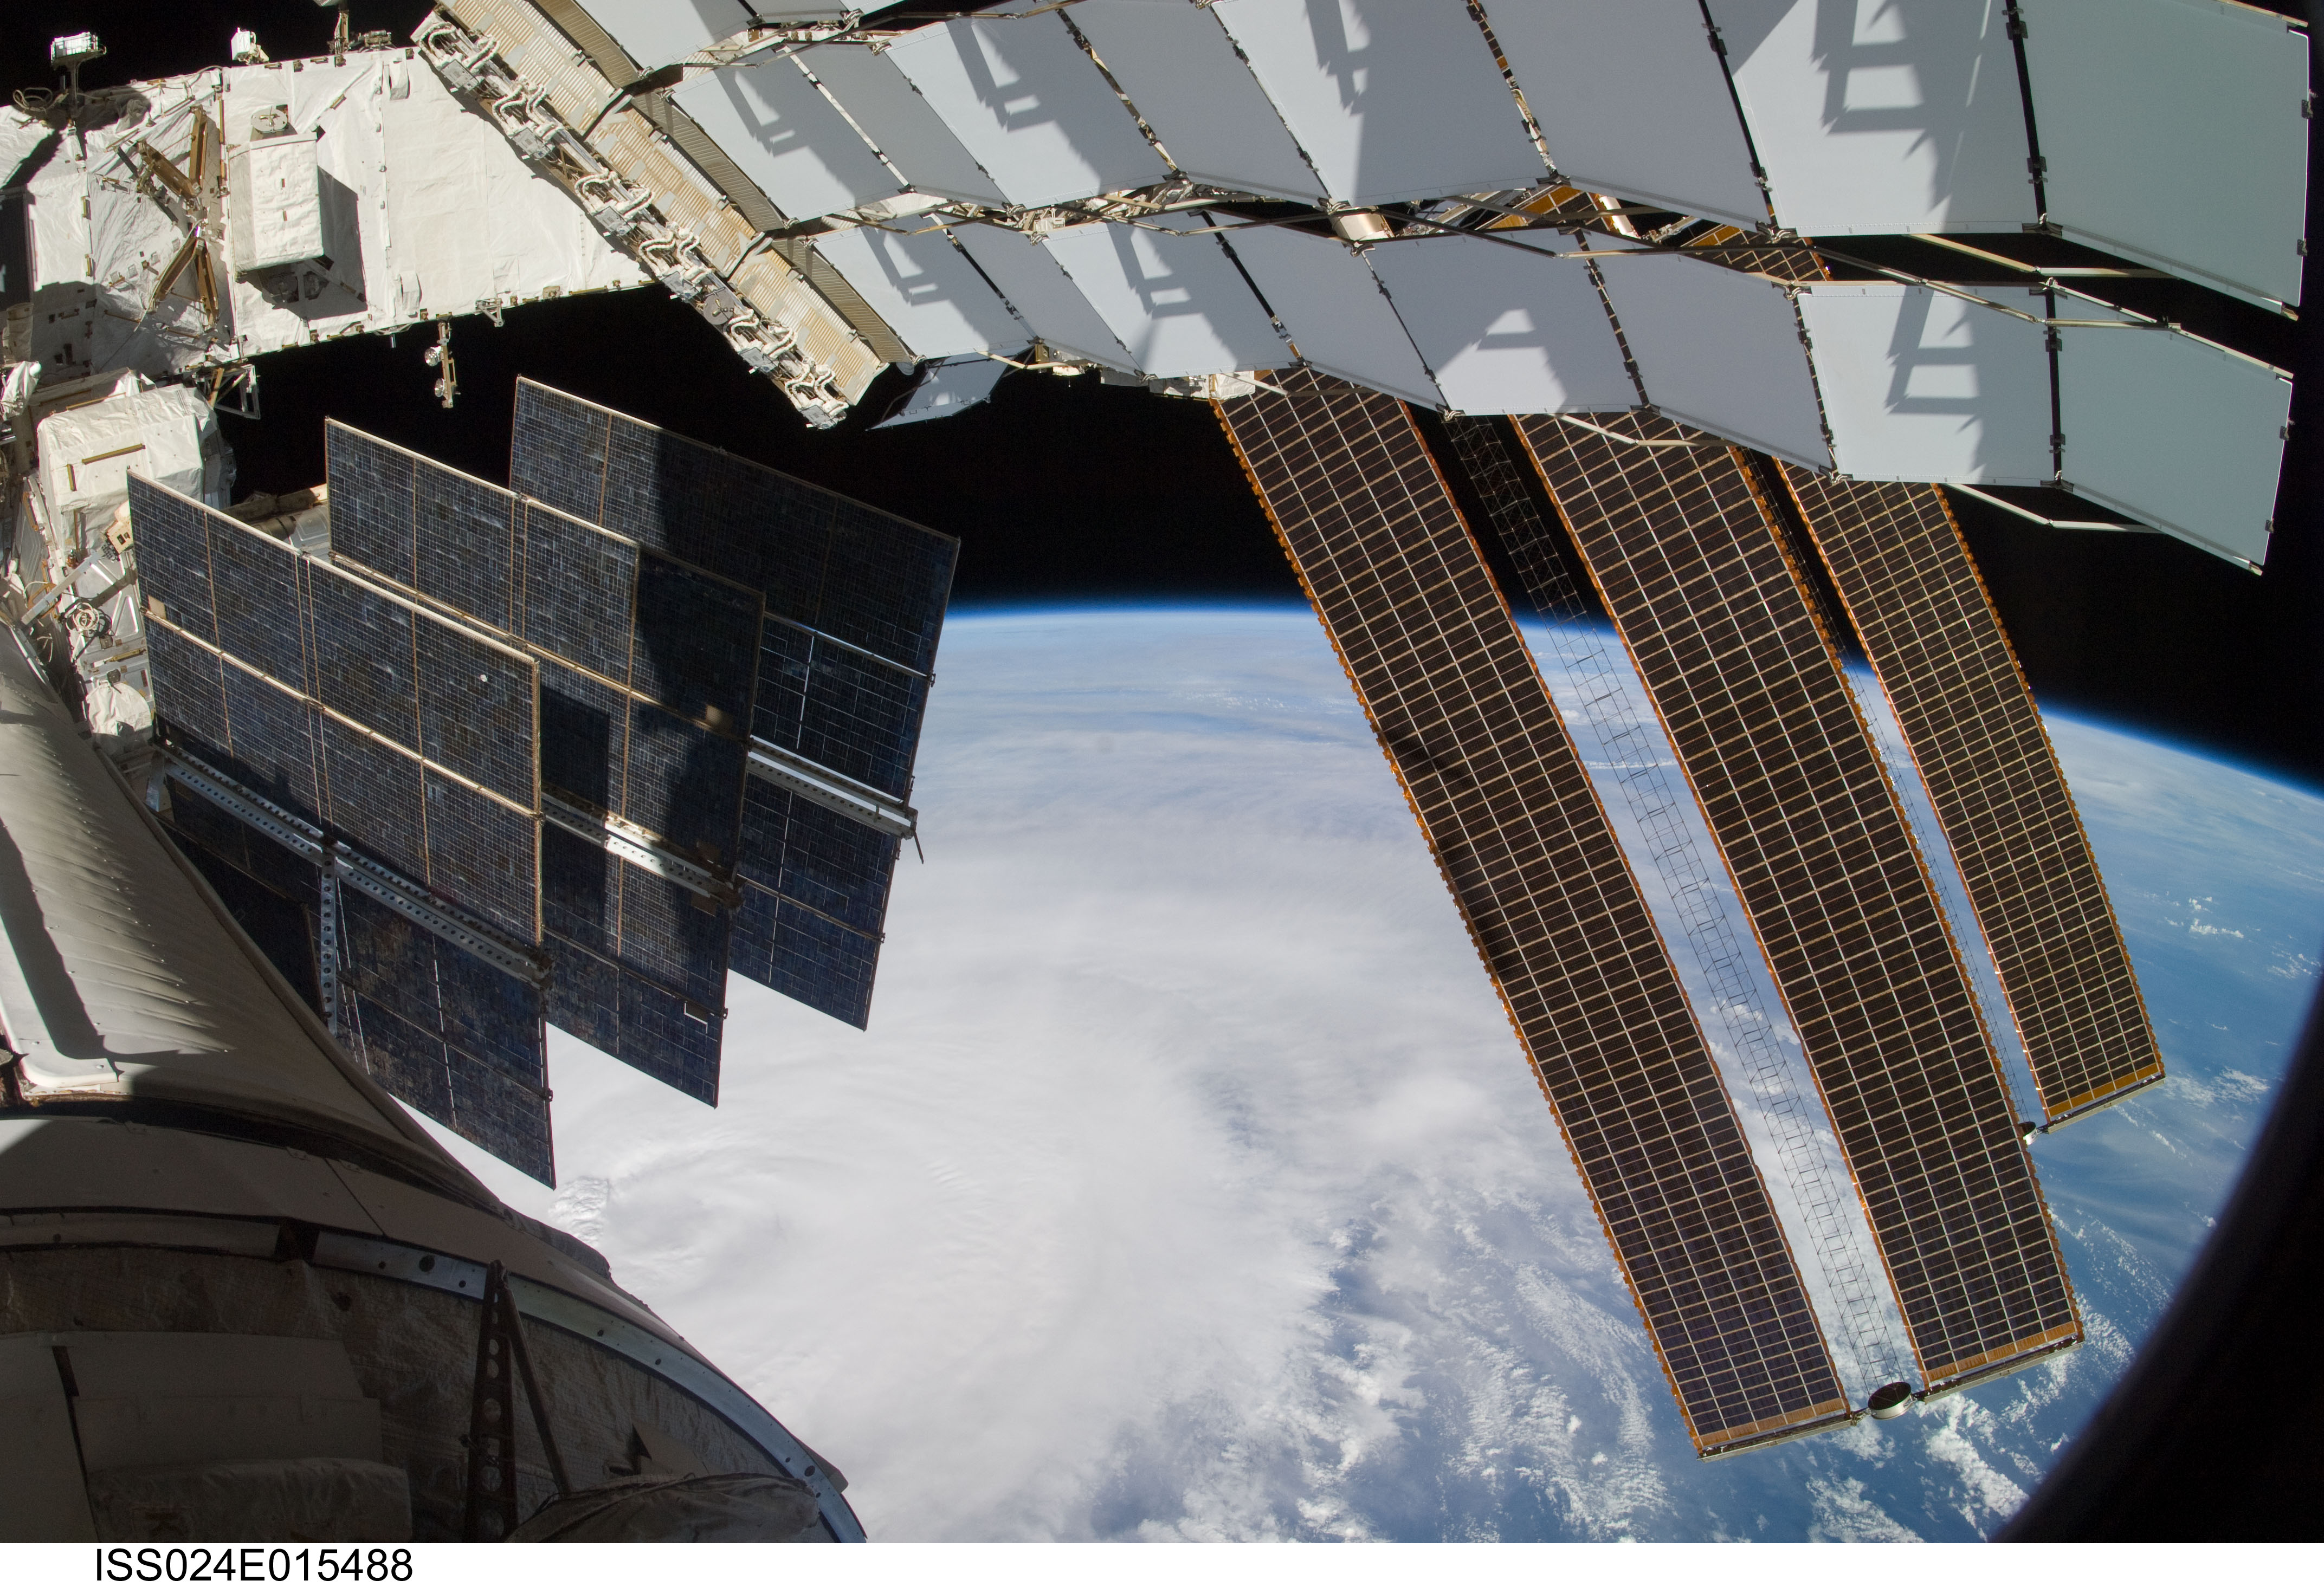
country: ATLANTIC OCEAN
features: PAN-HURRICANE EARL, EYE, BANDS, OUTFLOW, ISS
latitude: 32.5
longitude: -75.0
